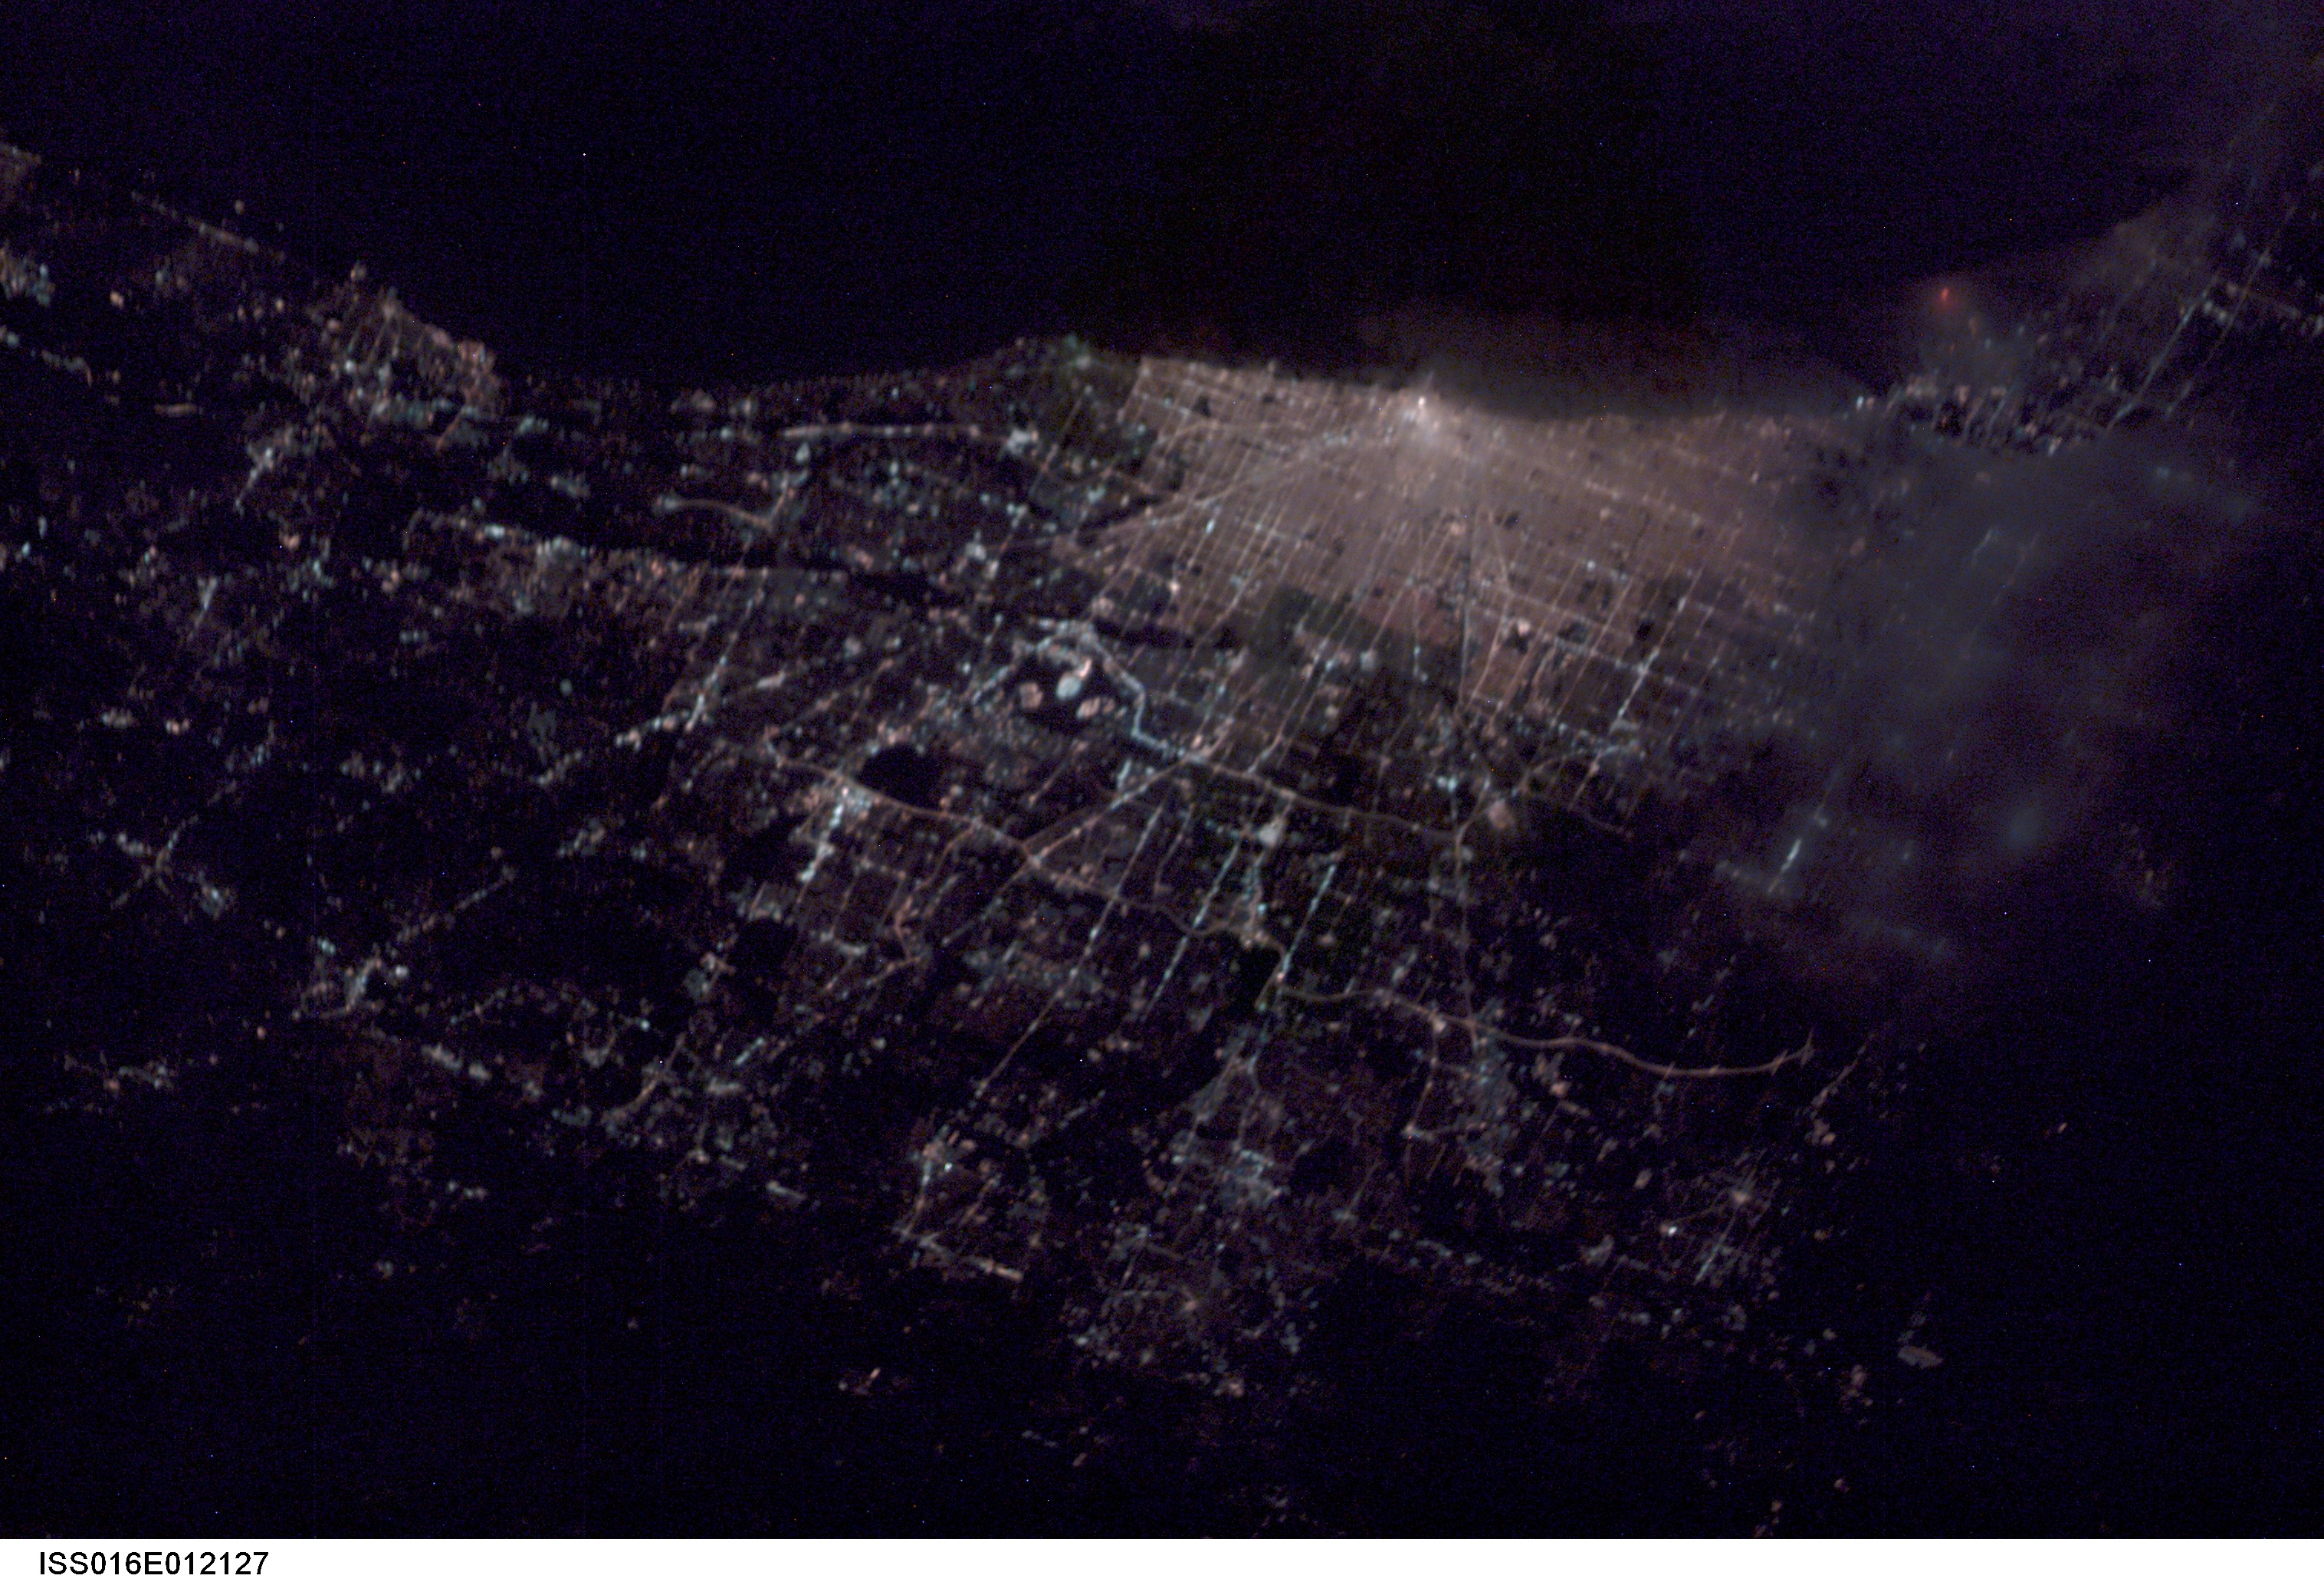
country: USA-ILLINOIS
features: CHICAGO AT NIGHT
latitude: 42.0
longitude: -87.5
